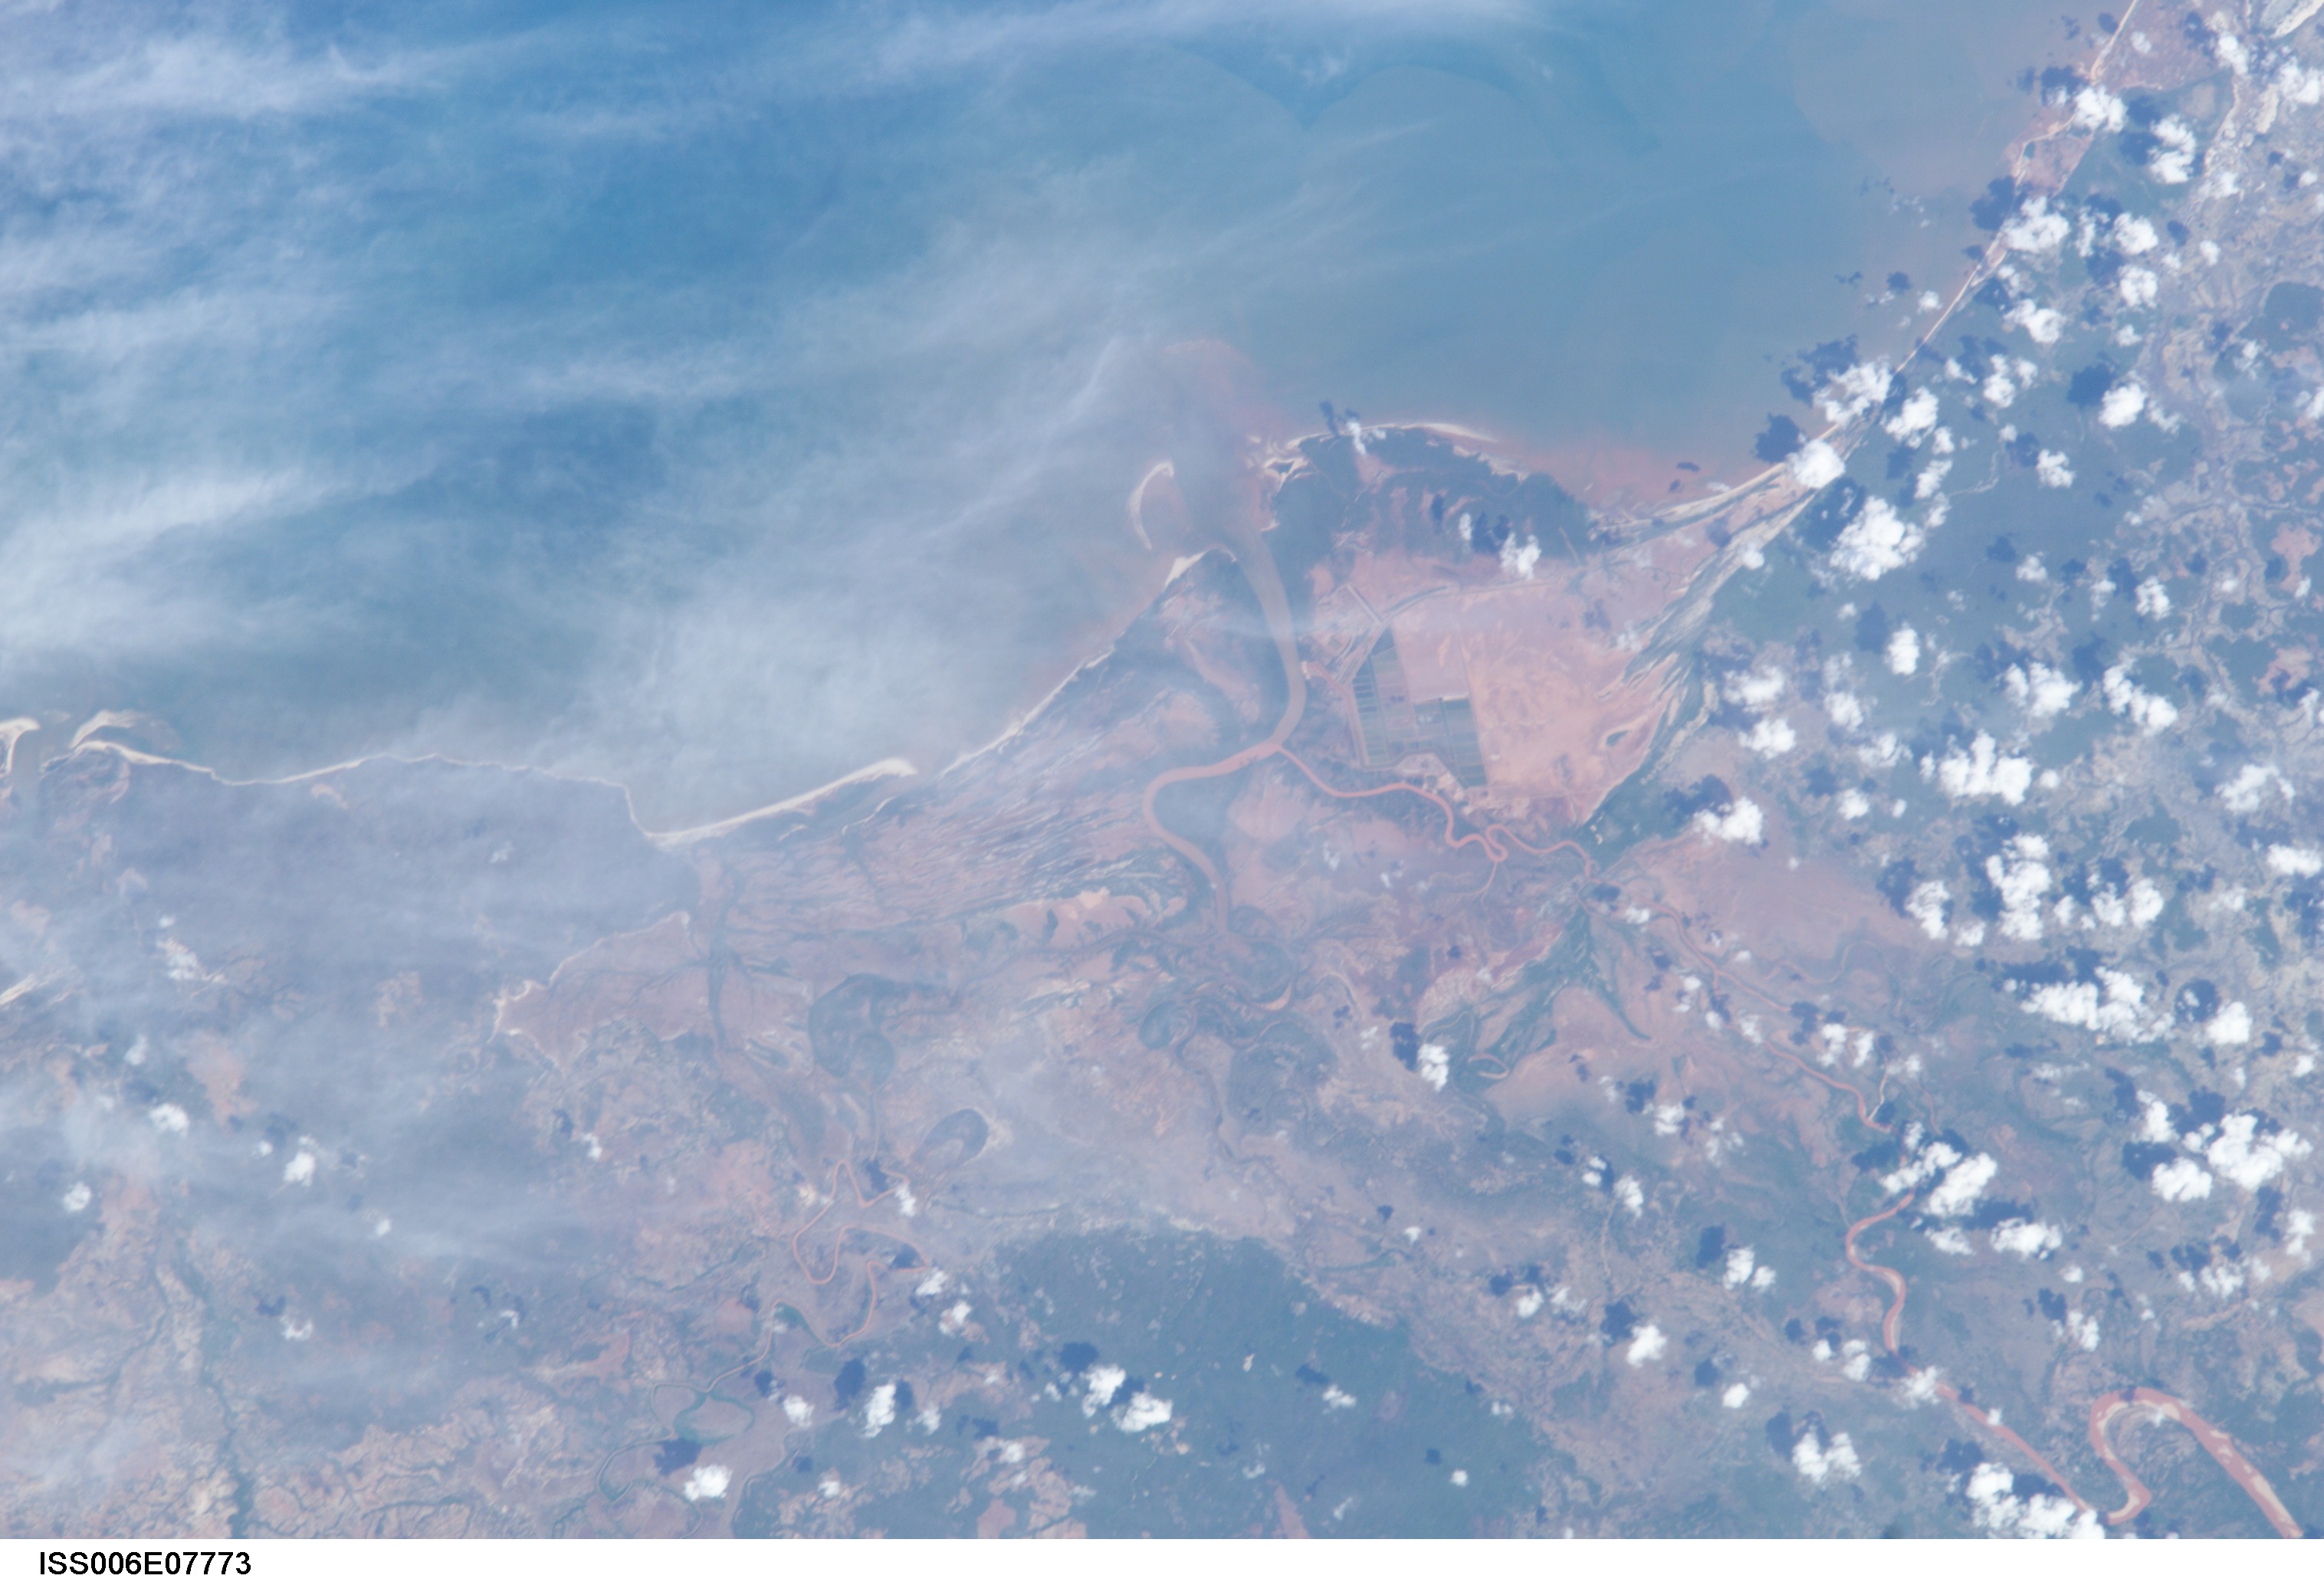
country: MADAGASCAR
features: COAST, SAMBAO RIVER DELTA
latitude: -16.5
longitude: 44.5
